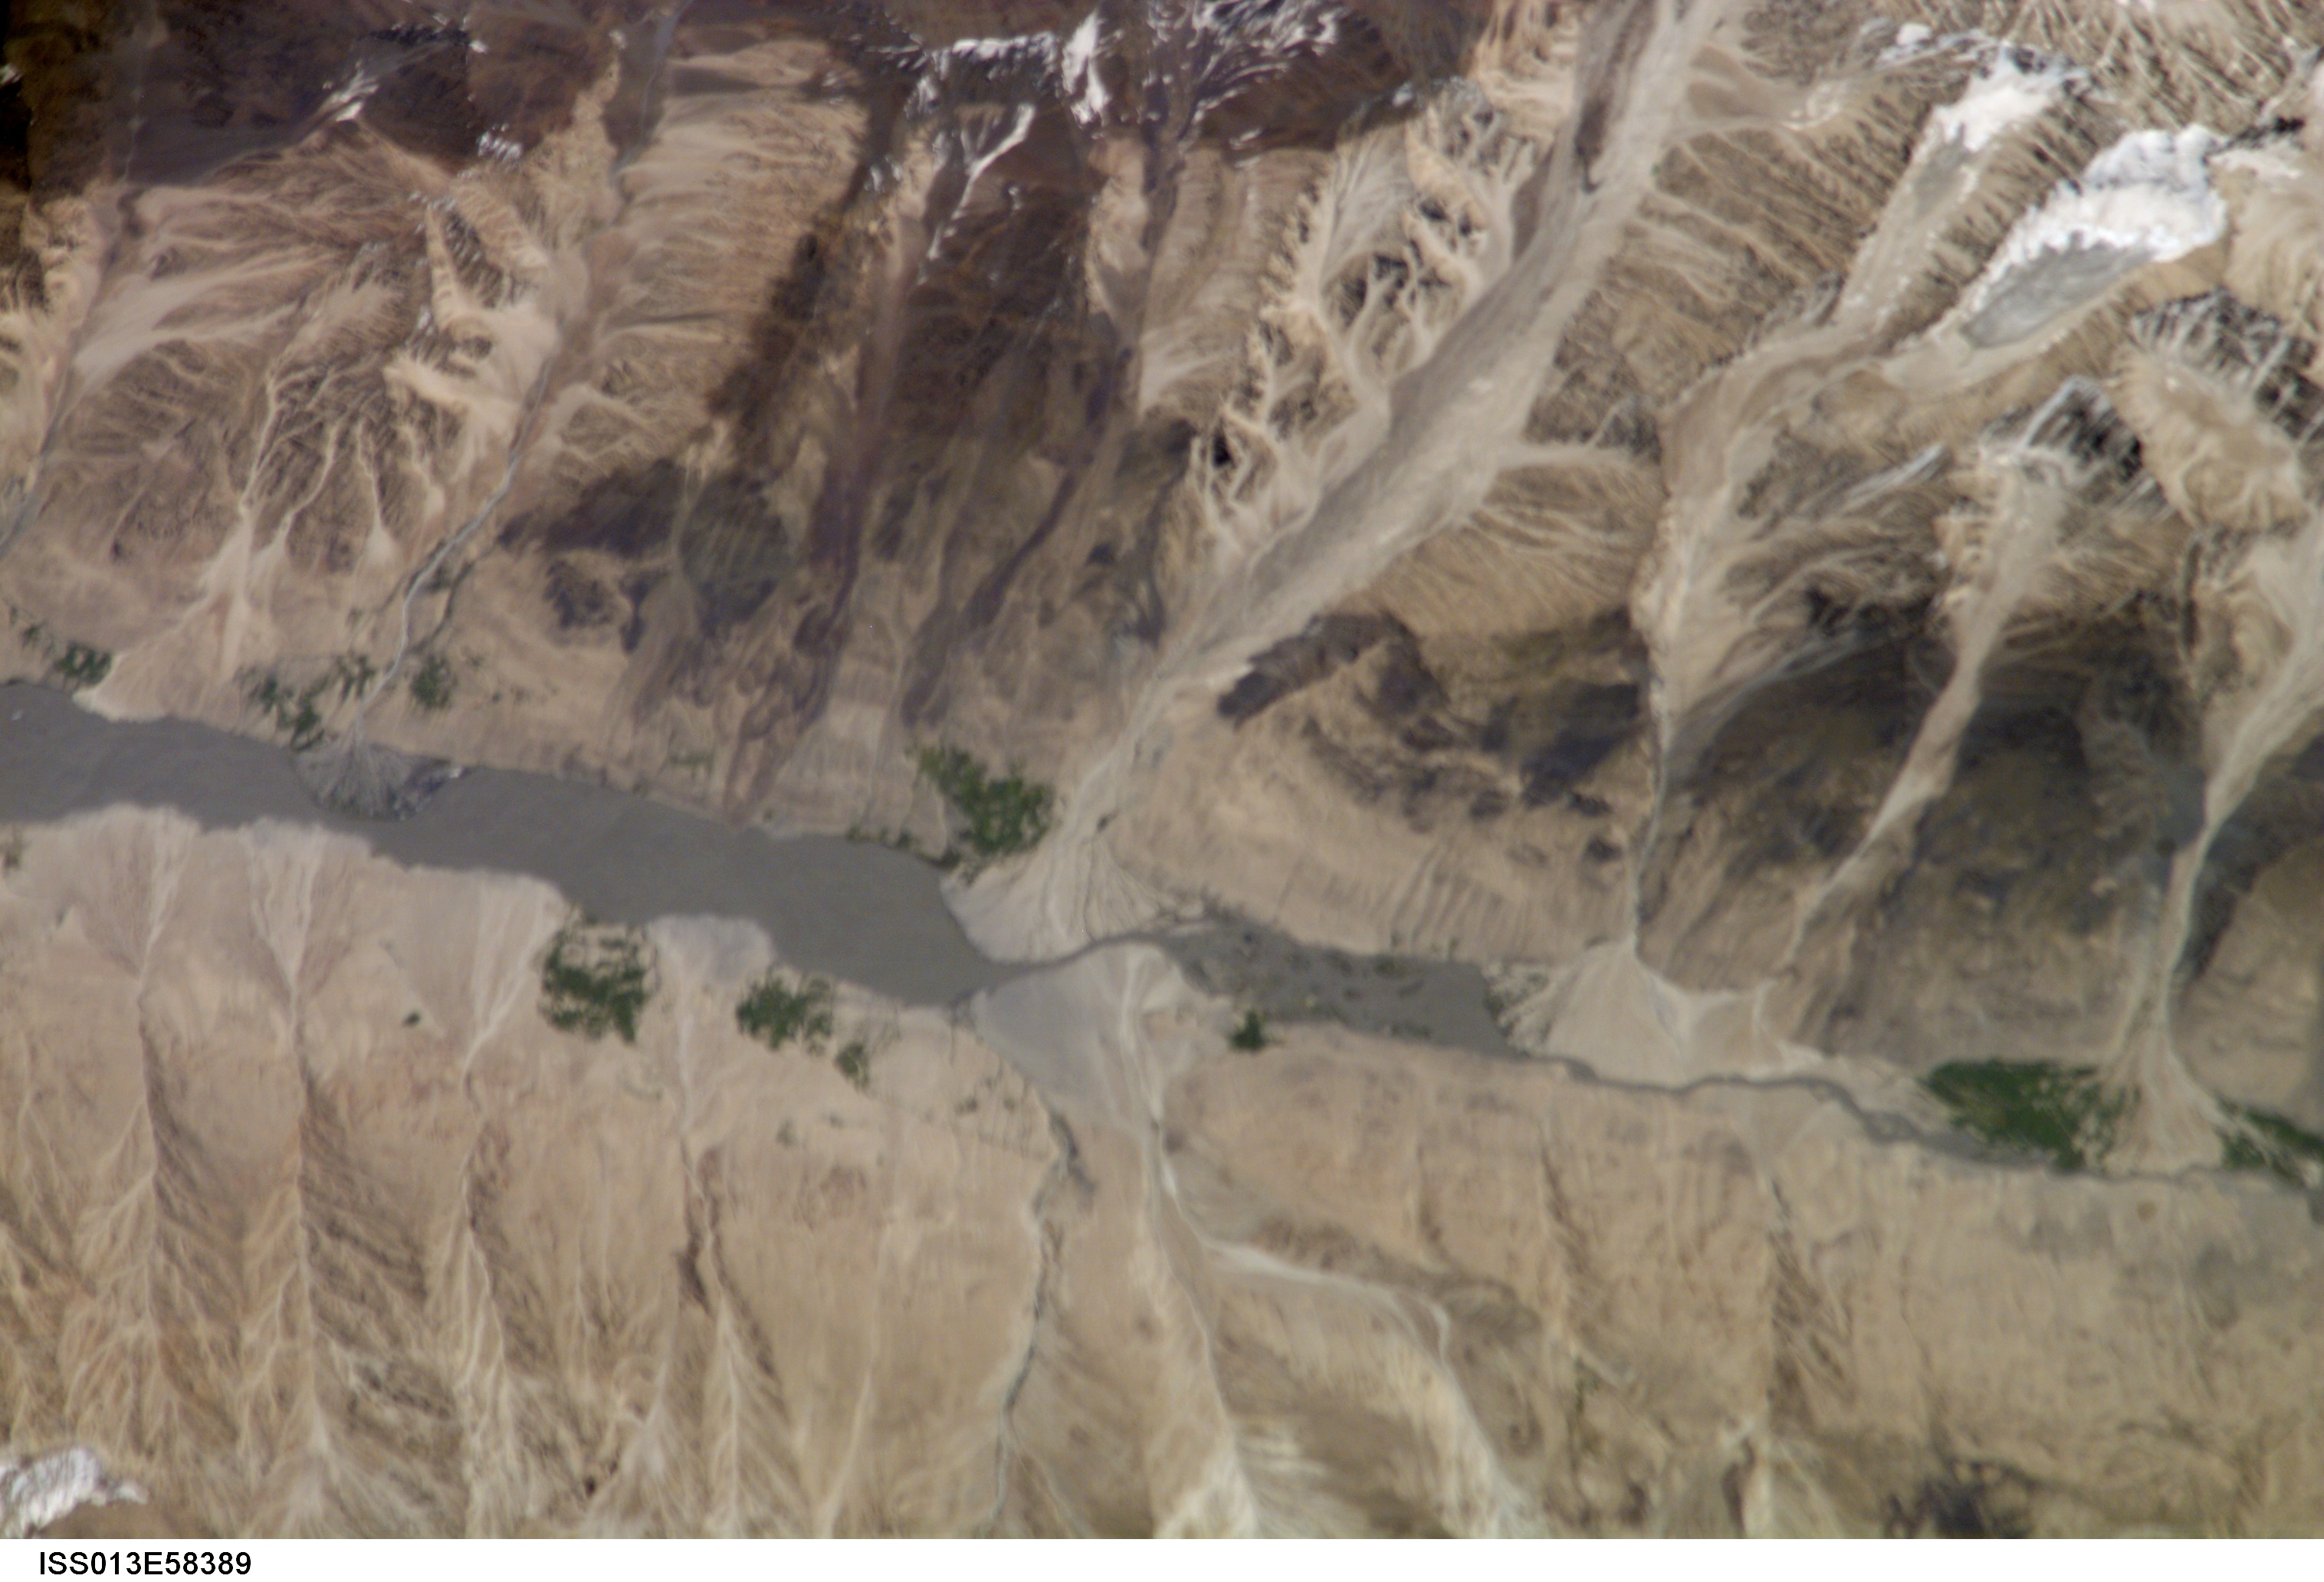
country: AFGHANISTAN
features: OSKU RIVER, RAVINES
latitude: 37.0
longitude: 73.0
